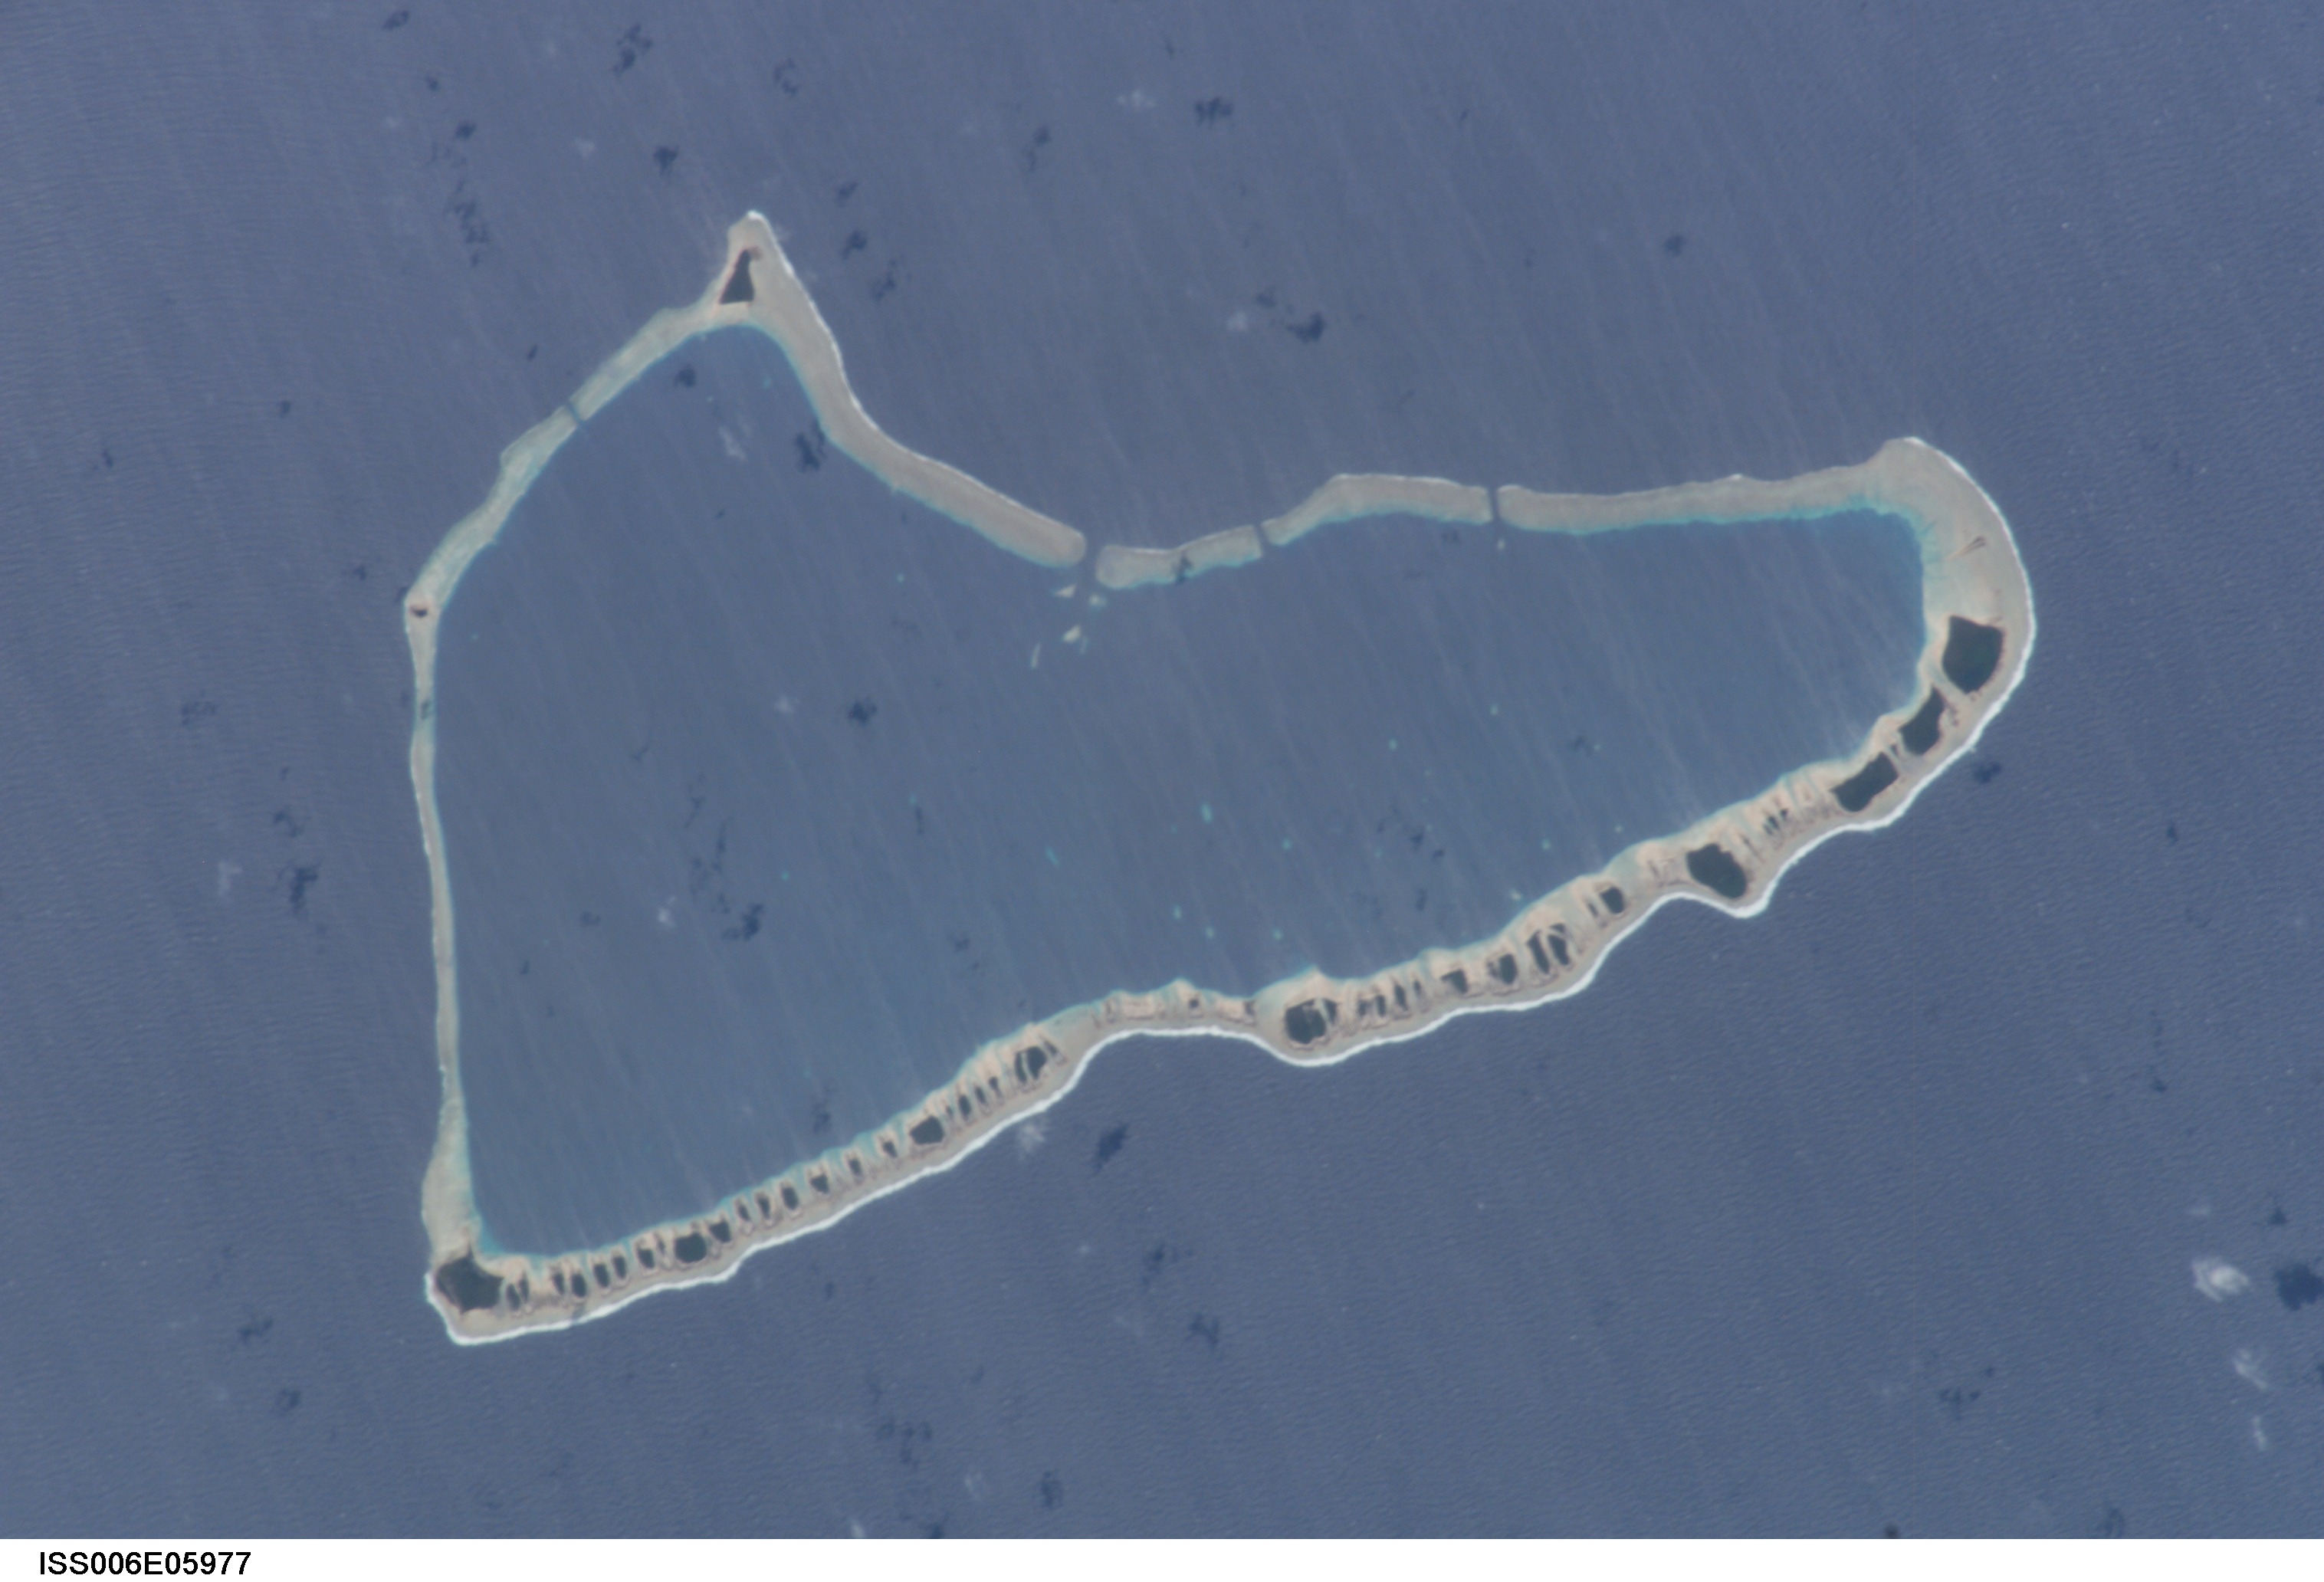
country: MARSHALL ISLANDS
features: AILUK ATOLL, REEFS
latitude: 10.5
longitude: 170.0
